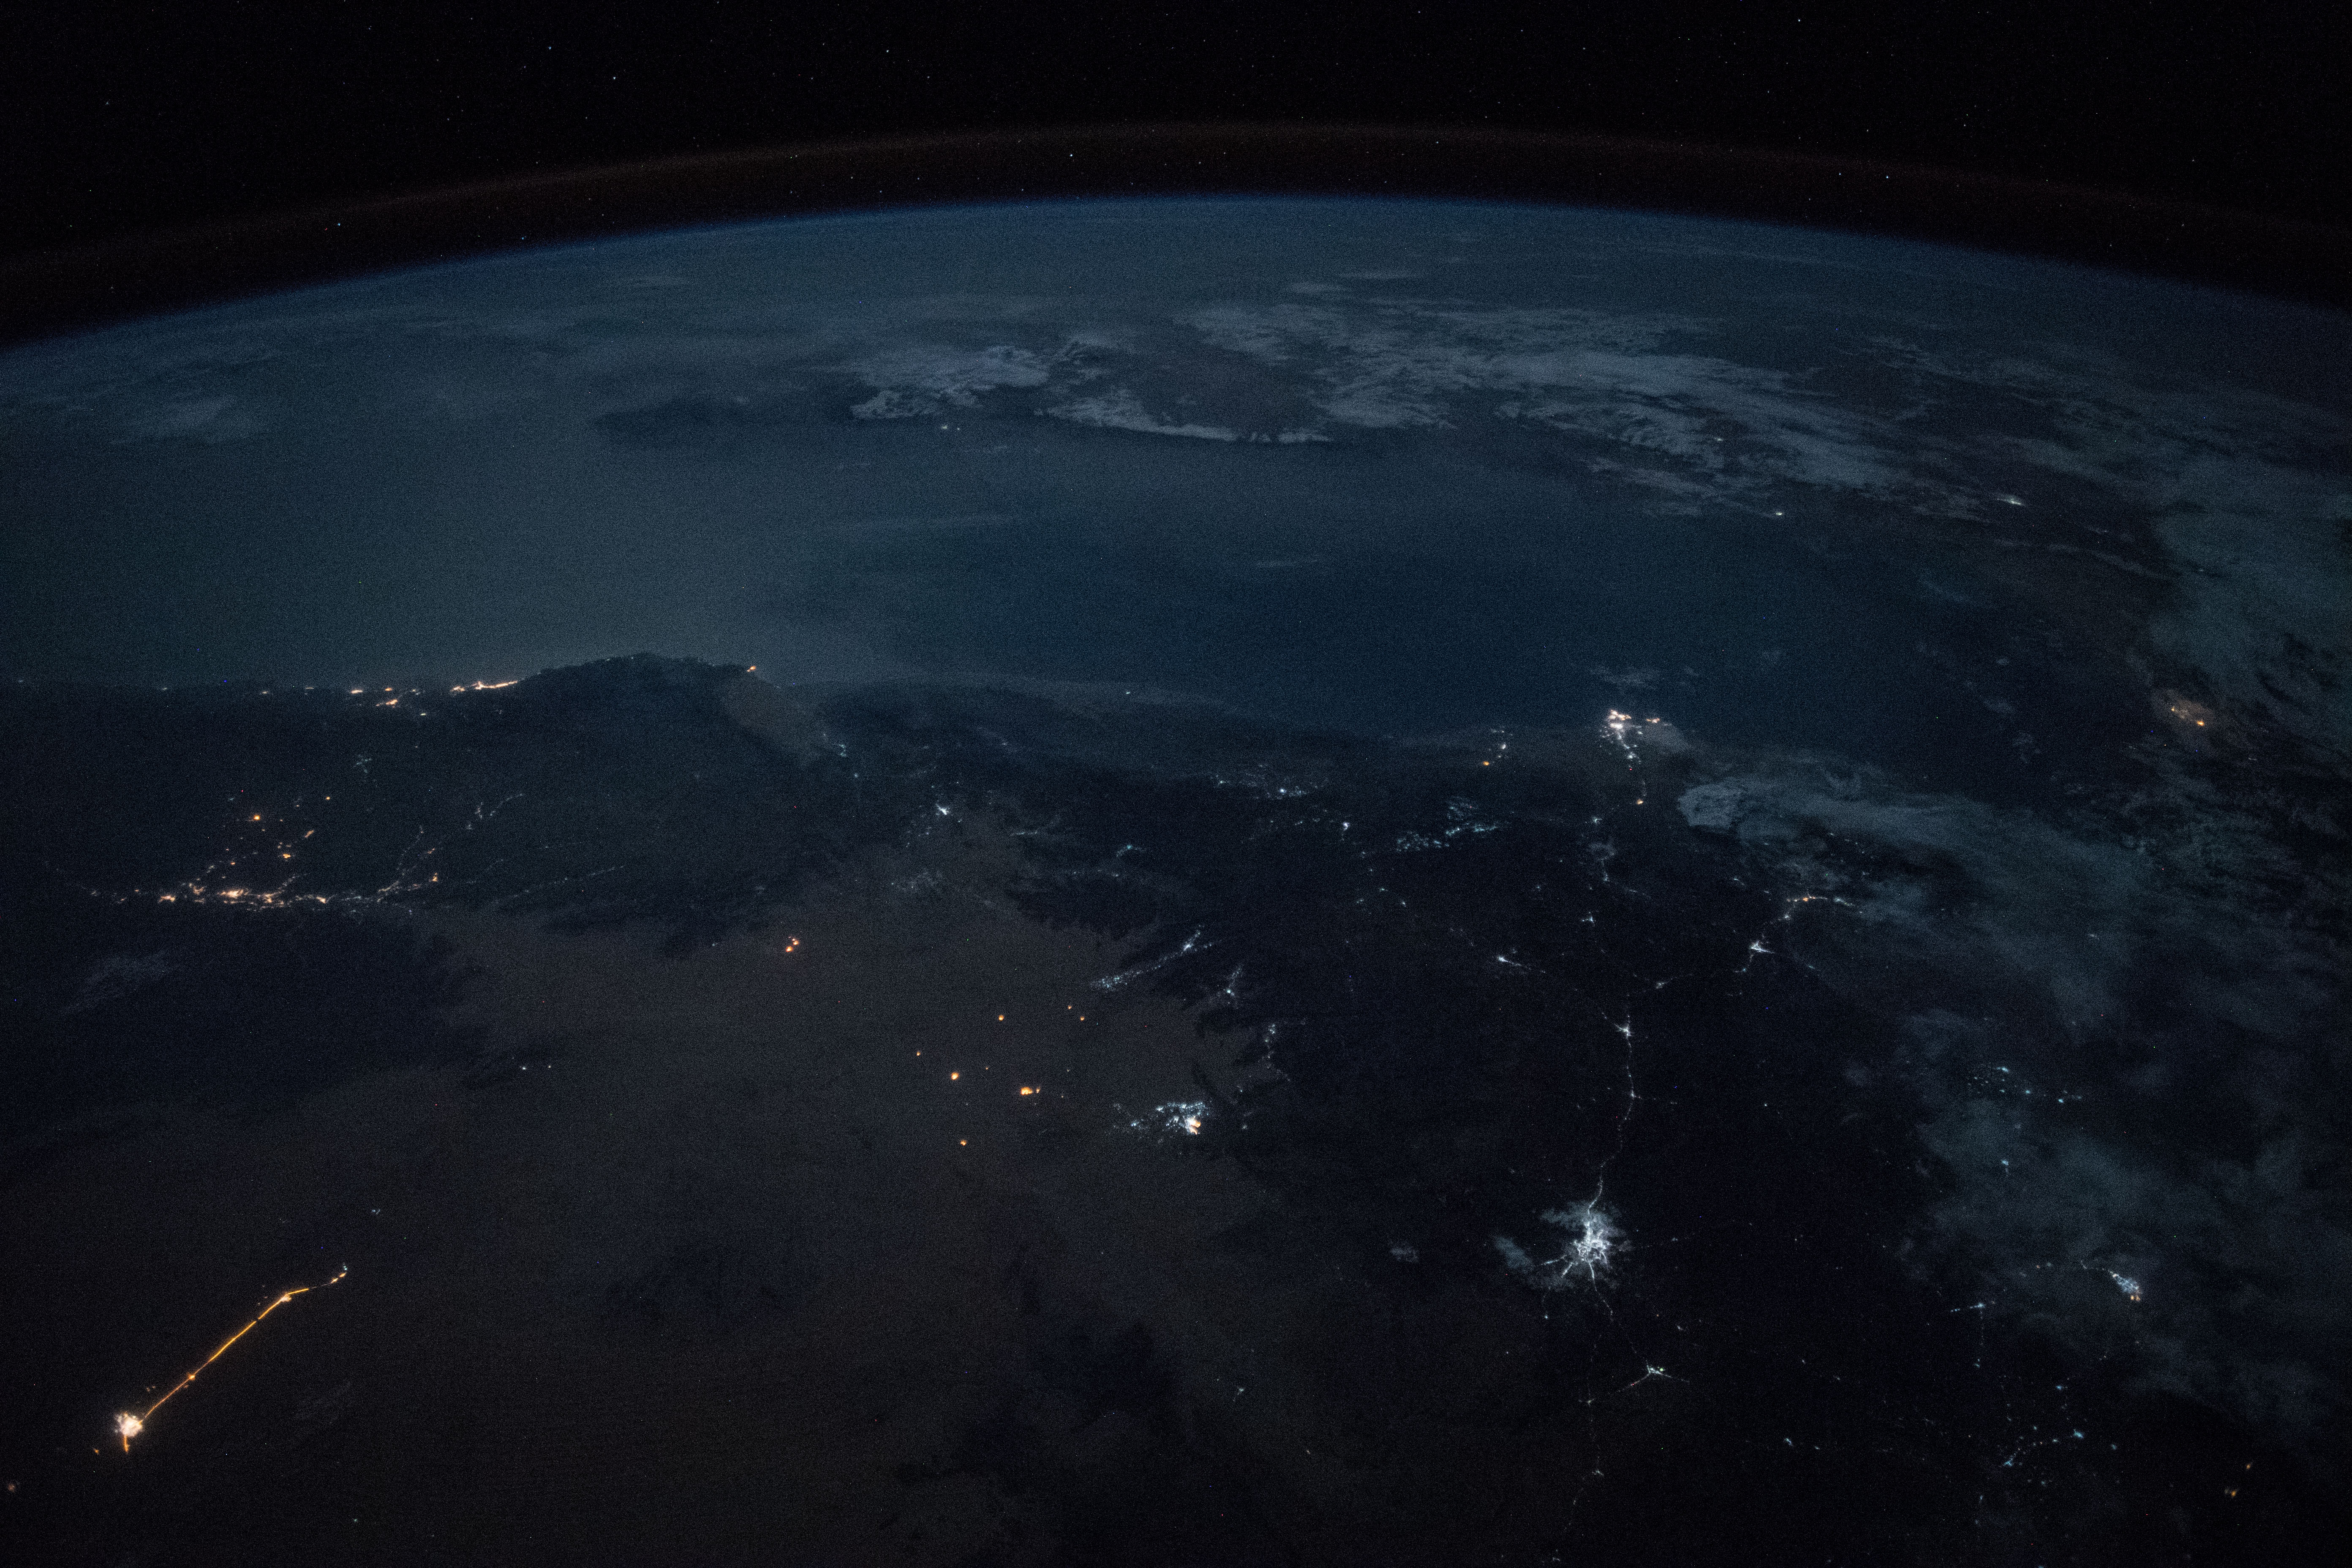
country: YEMEN
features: GULF OF ADEN, SANA'A CITY, TAIZZ CITY, AL HABILAYN CITY, ARABIAN SEA, HADHRAMAUT MOUNTAINS, NIGHT, EARTH LIMB
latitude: 13.8
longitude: 46.3
